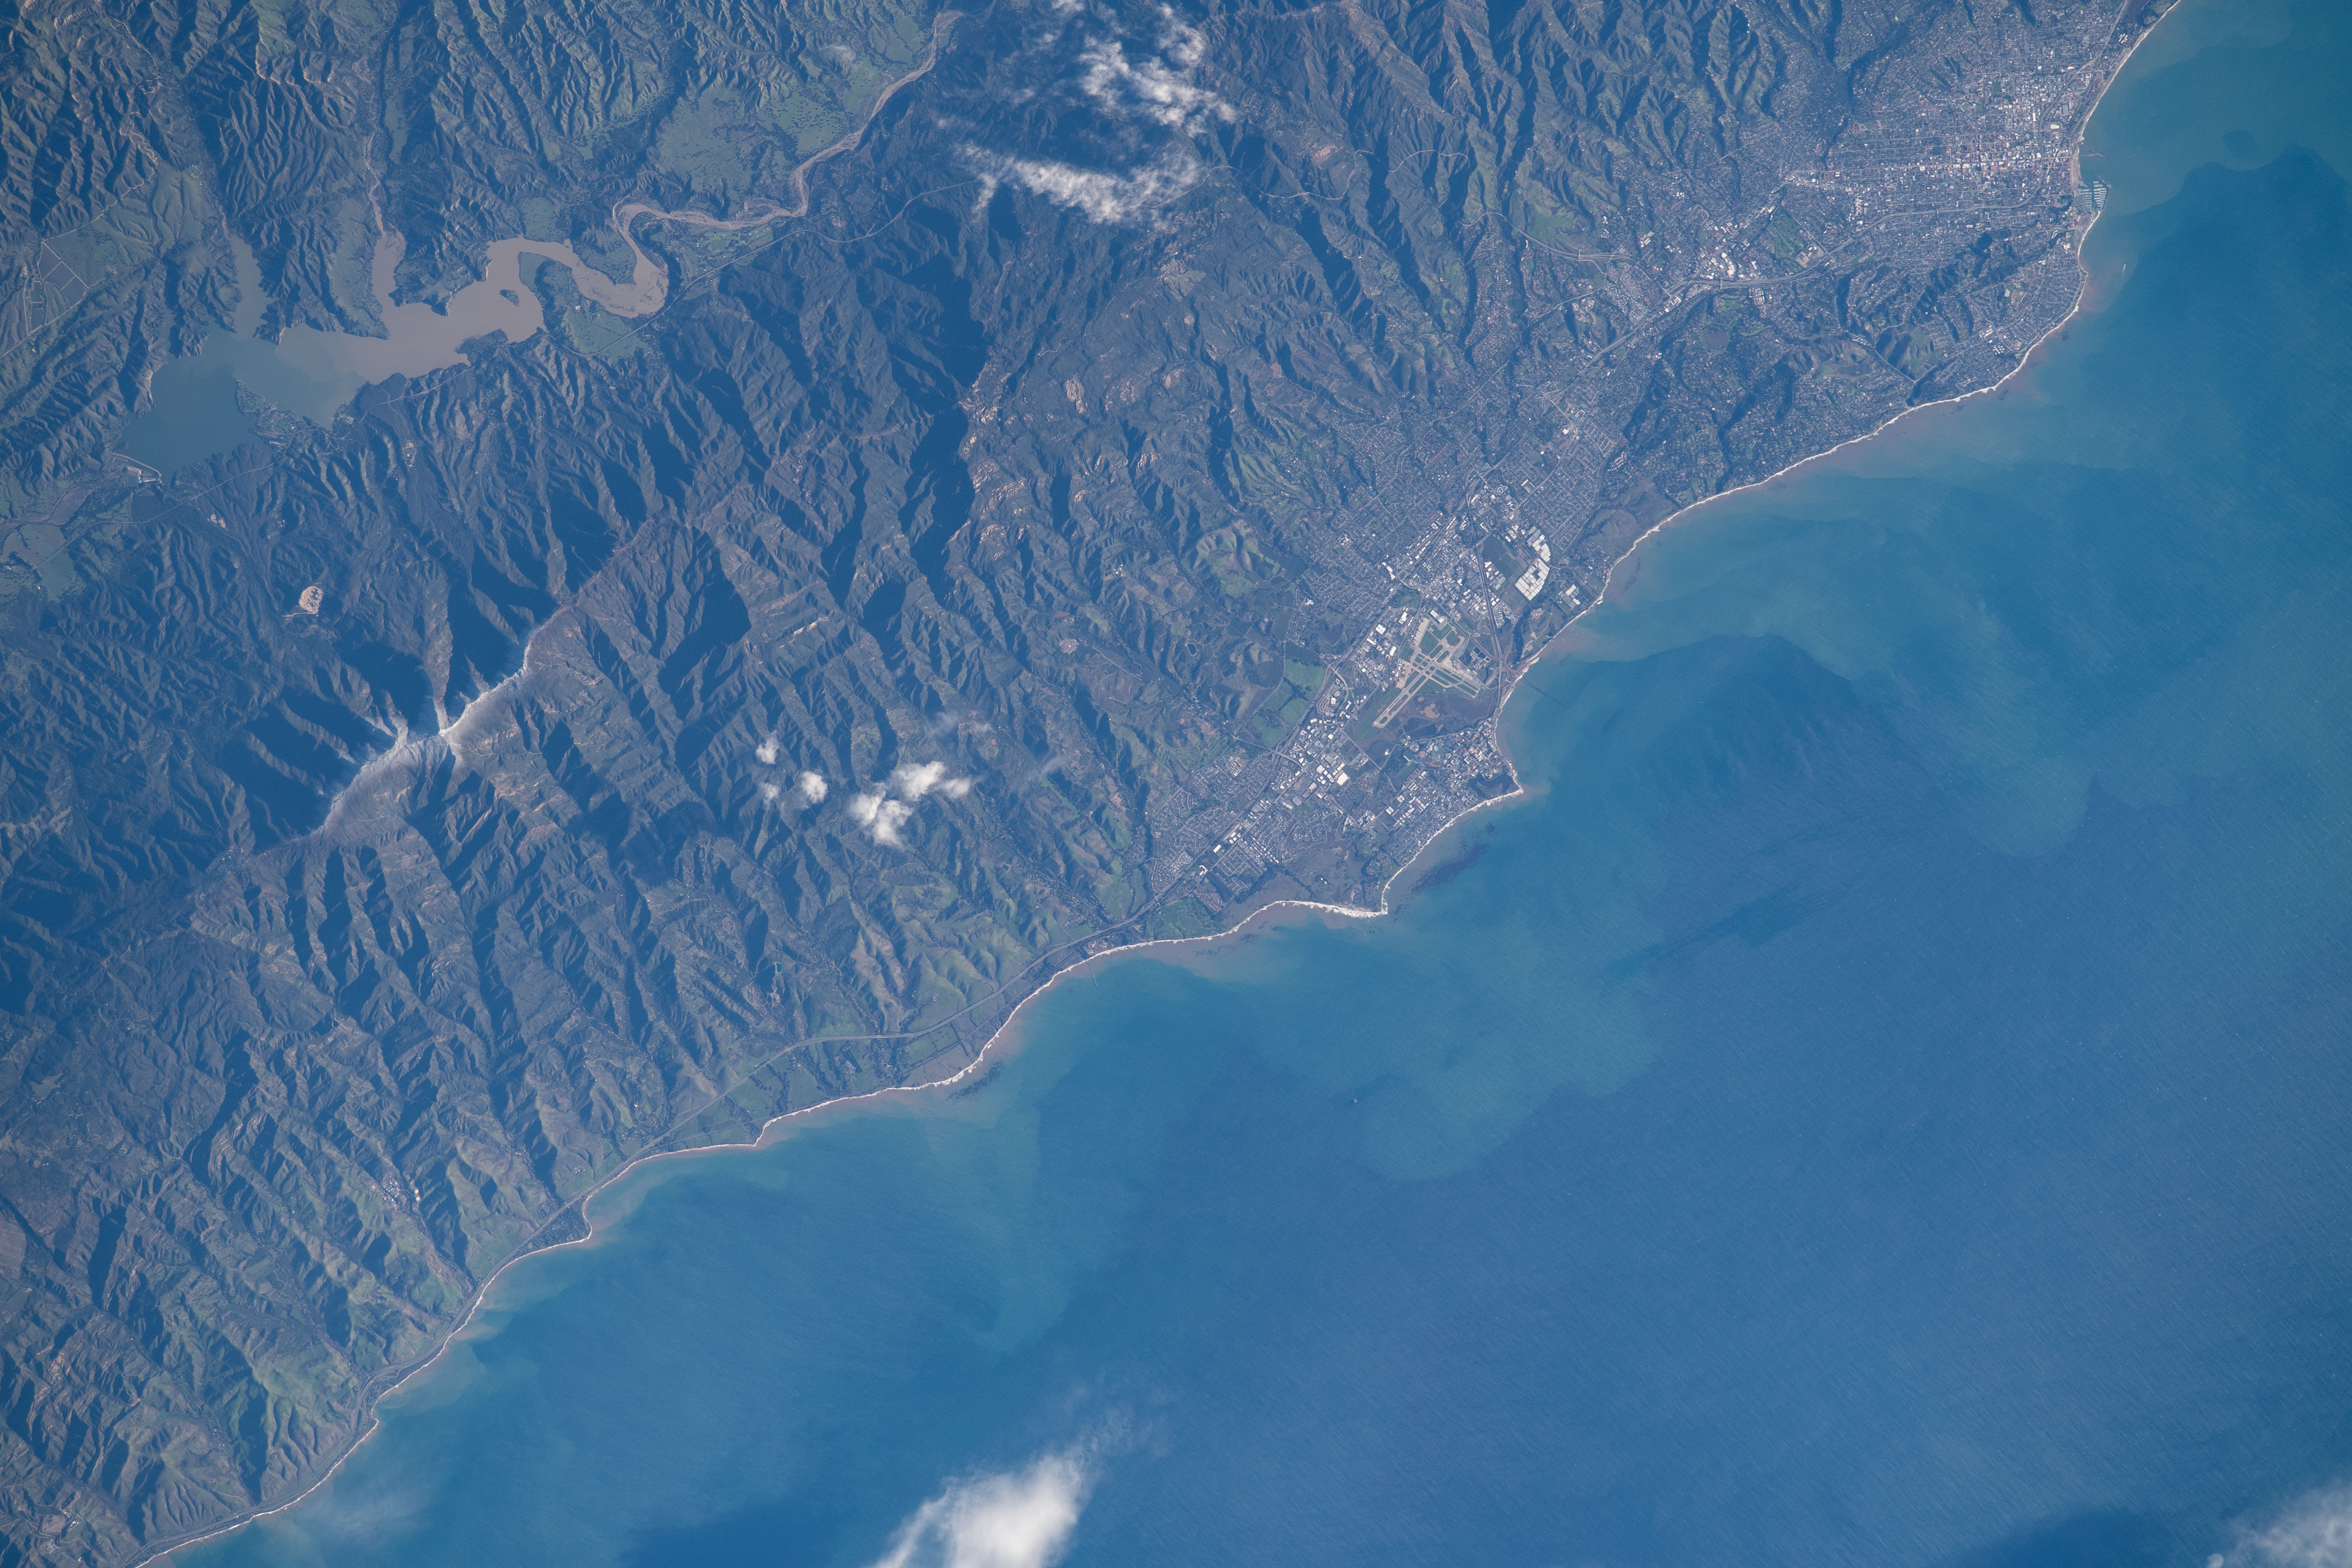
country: USA-CALIFORNIA
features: FLOODING, LAKE CACHUMA, NORTH PACIFIC OCEAN, COAST, PLUME, SANTA YNEZ MOUNTAINS, ISLA VISTA
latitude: 34.5
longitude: -119.8
